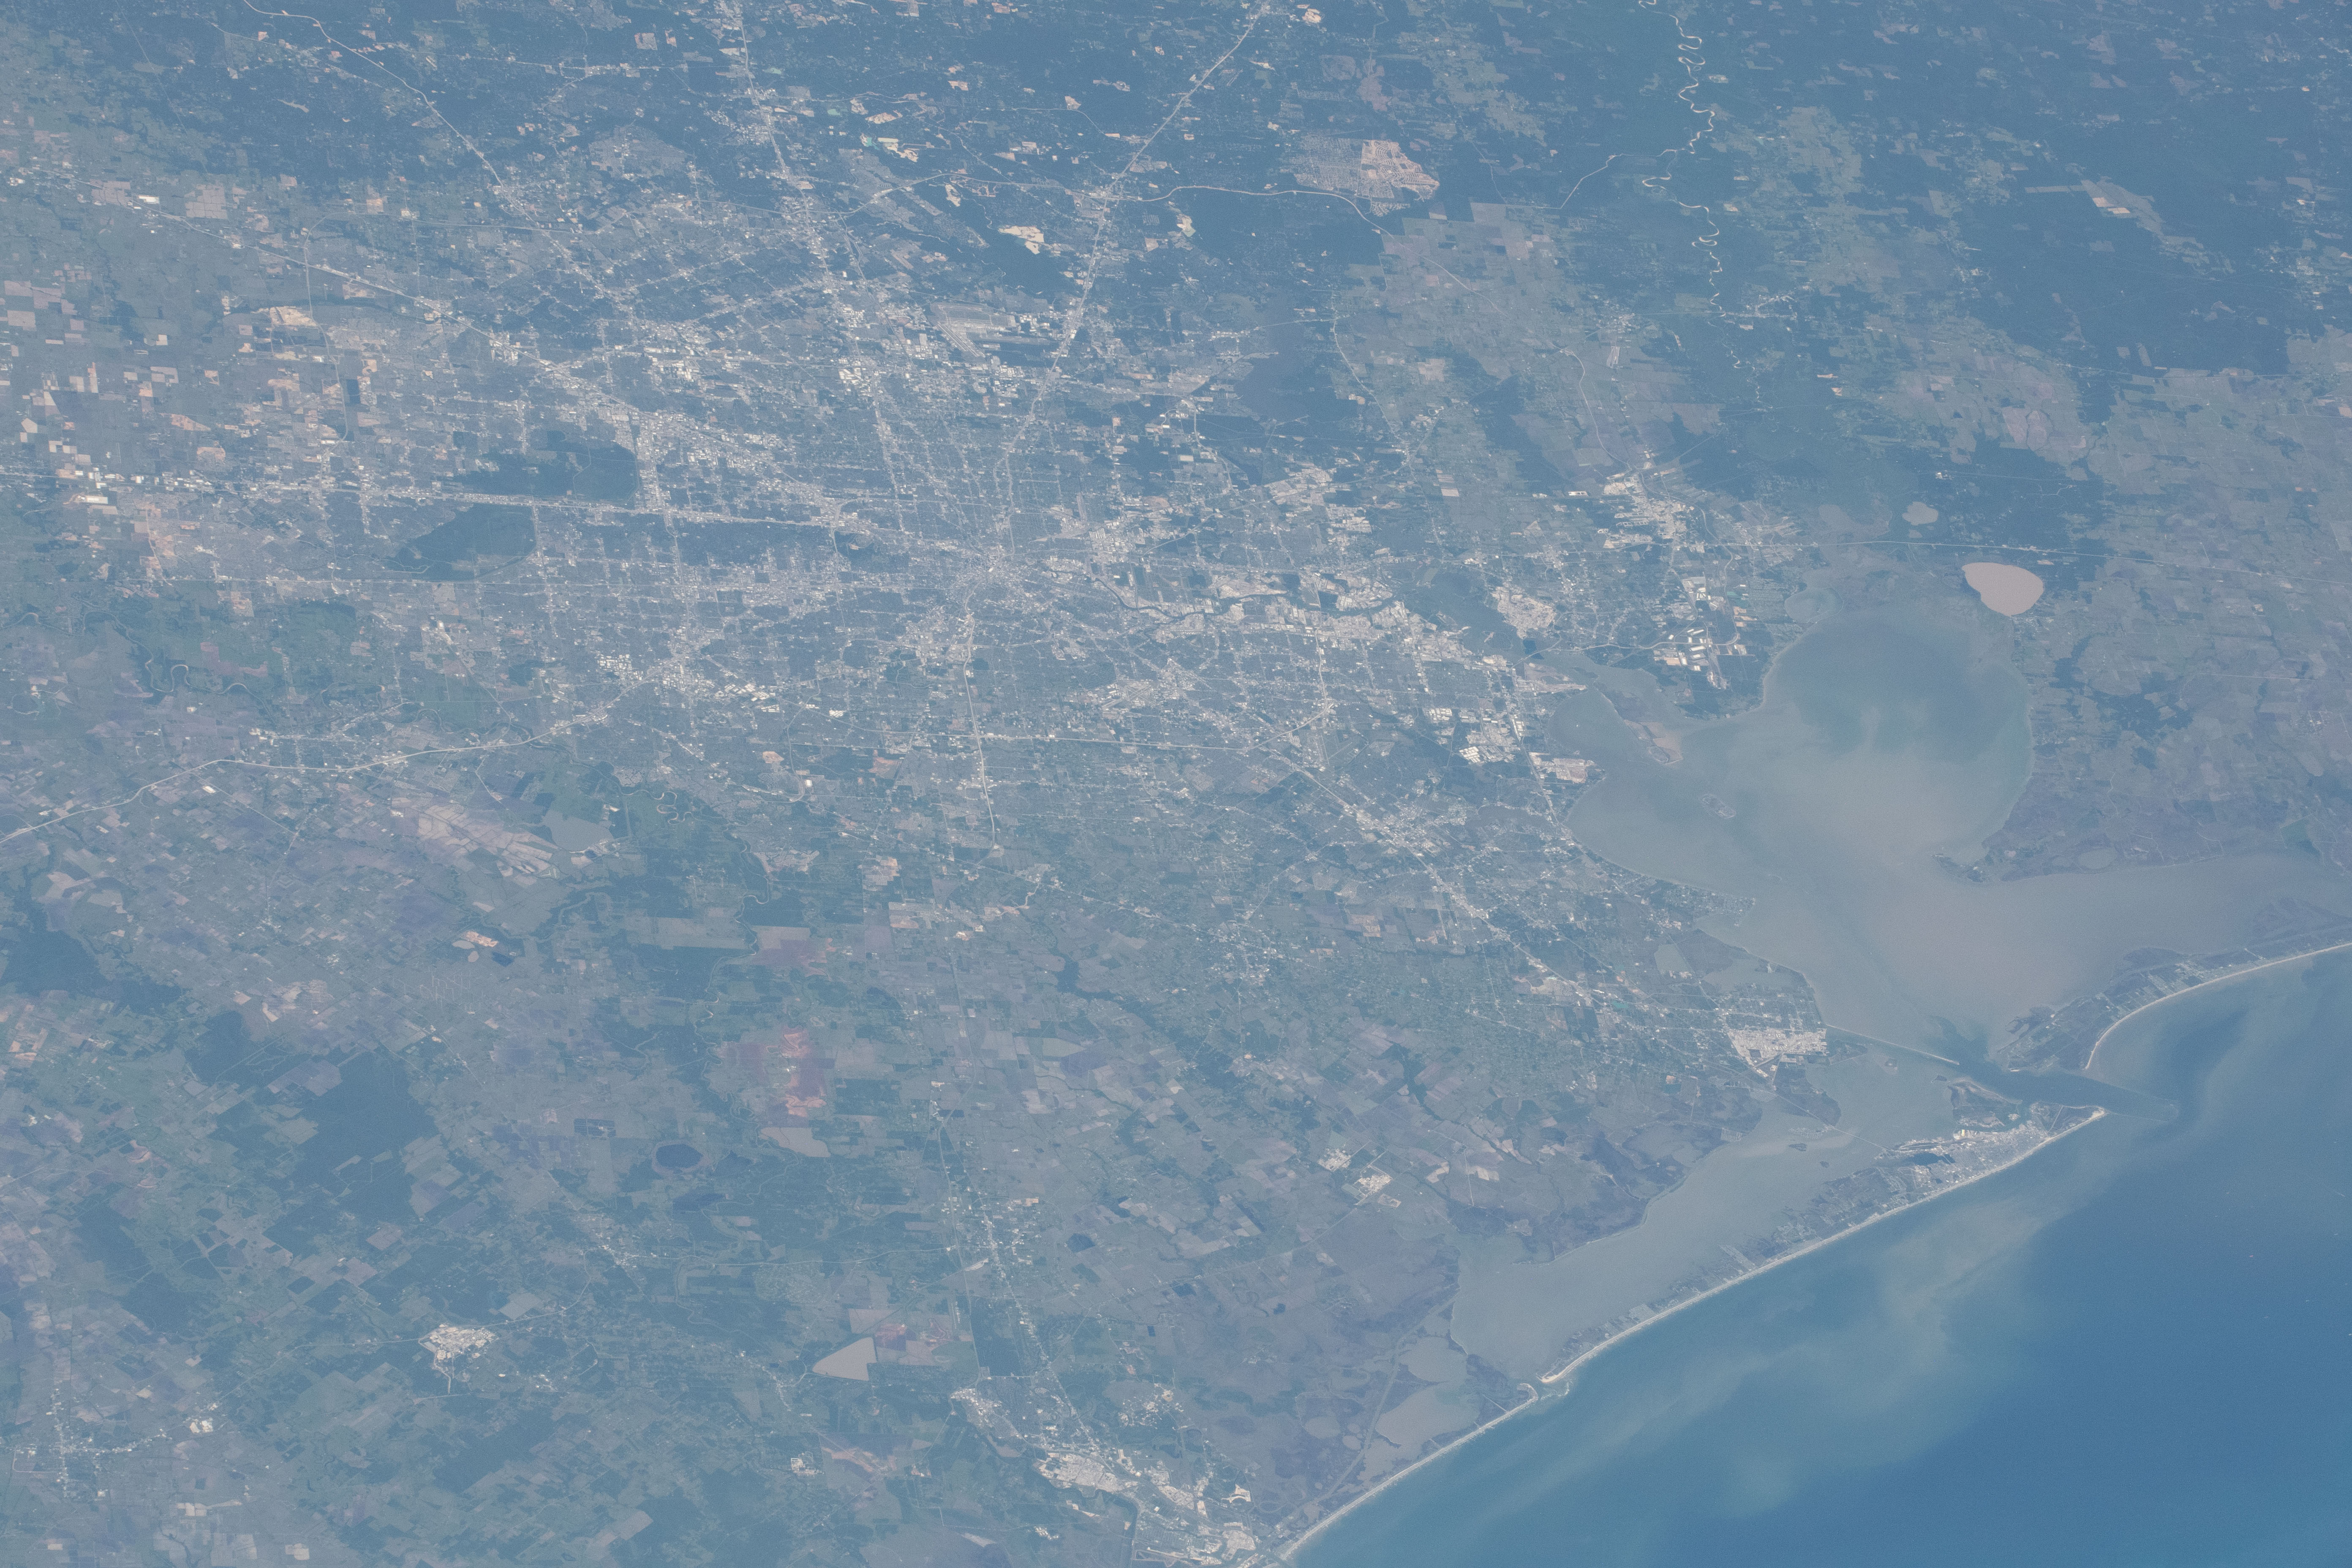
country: USA-TEXAS
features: HOUSTON, GALVESTON ISLAND, SEDIMENT, GALVESTON BAY, TRINITY RIVER
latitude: 29.5
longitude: -95.3
